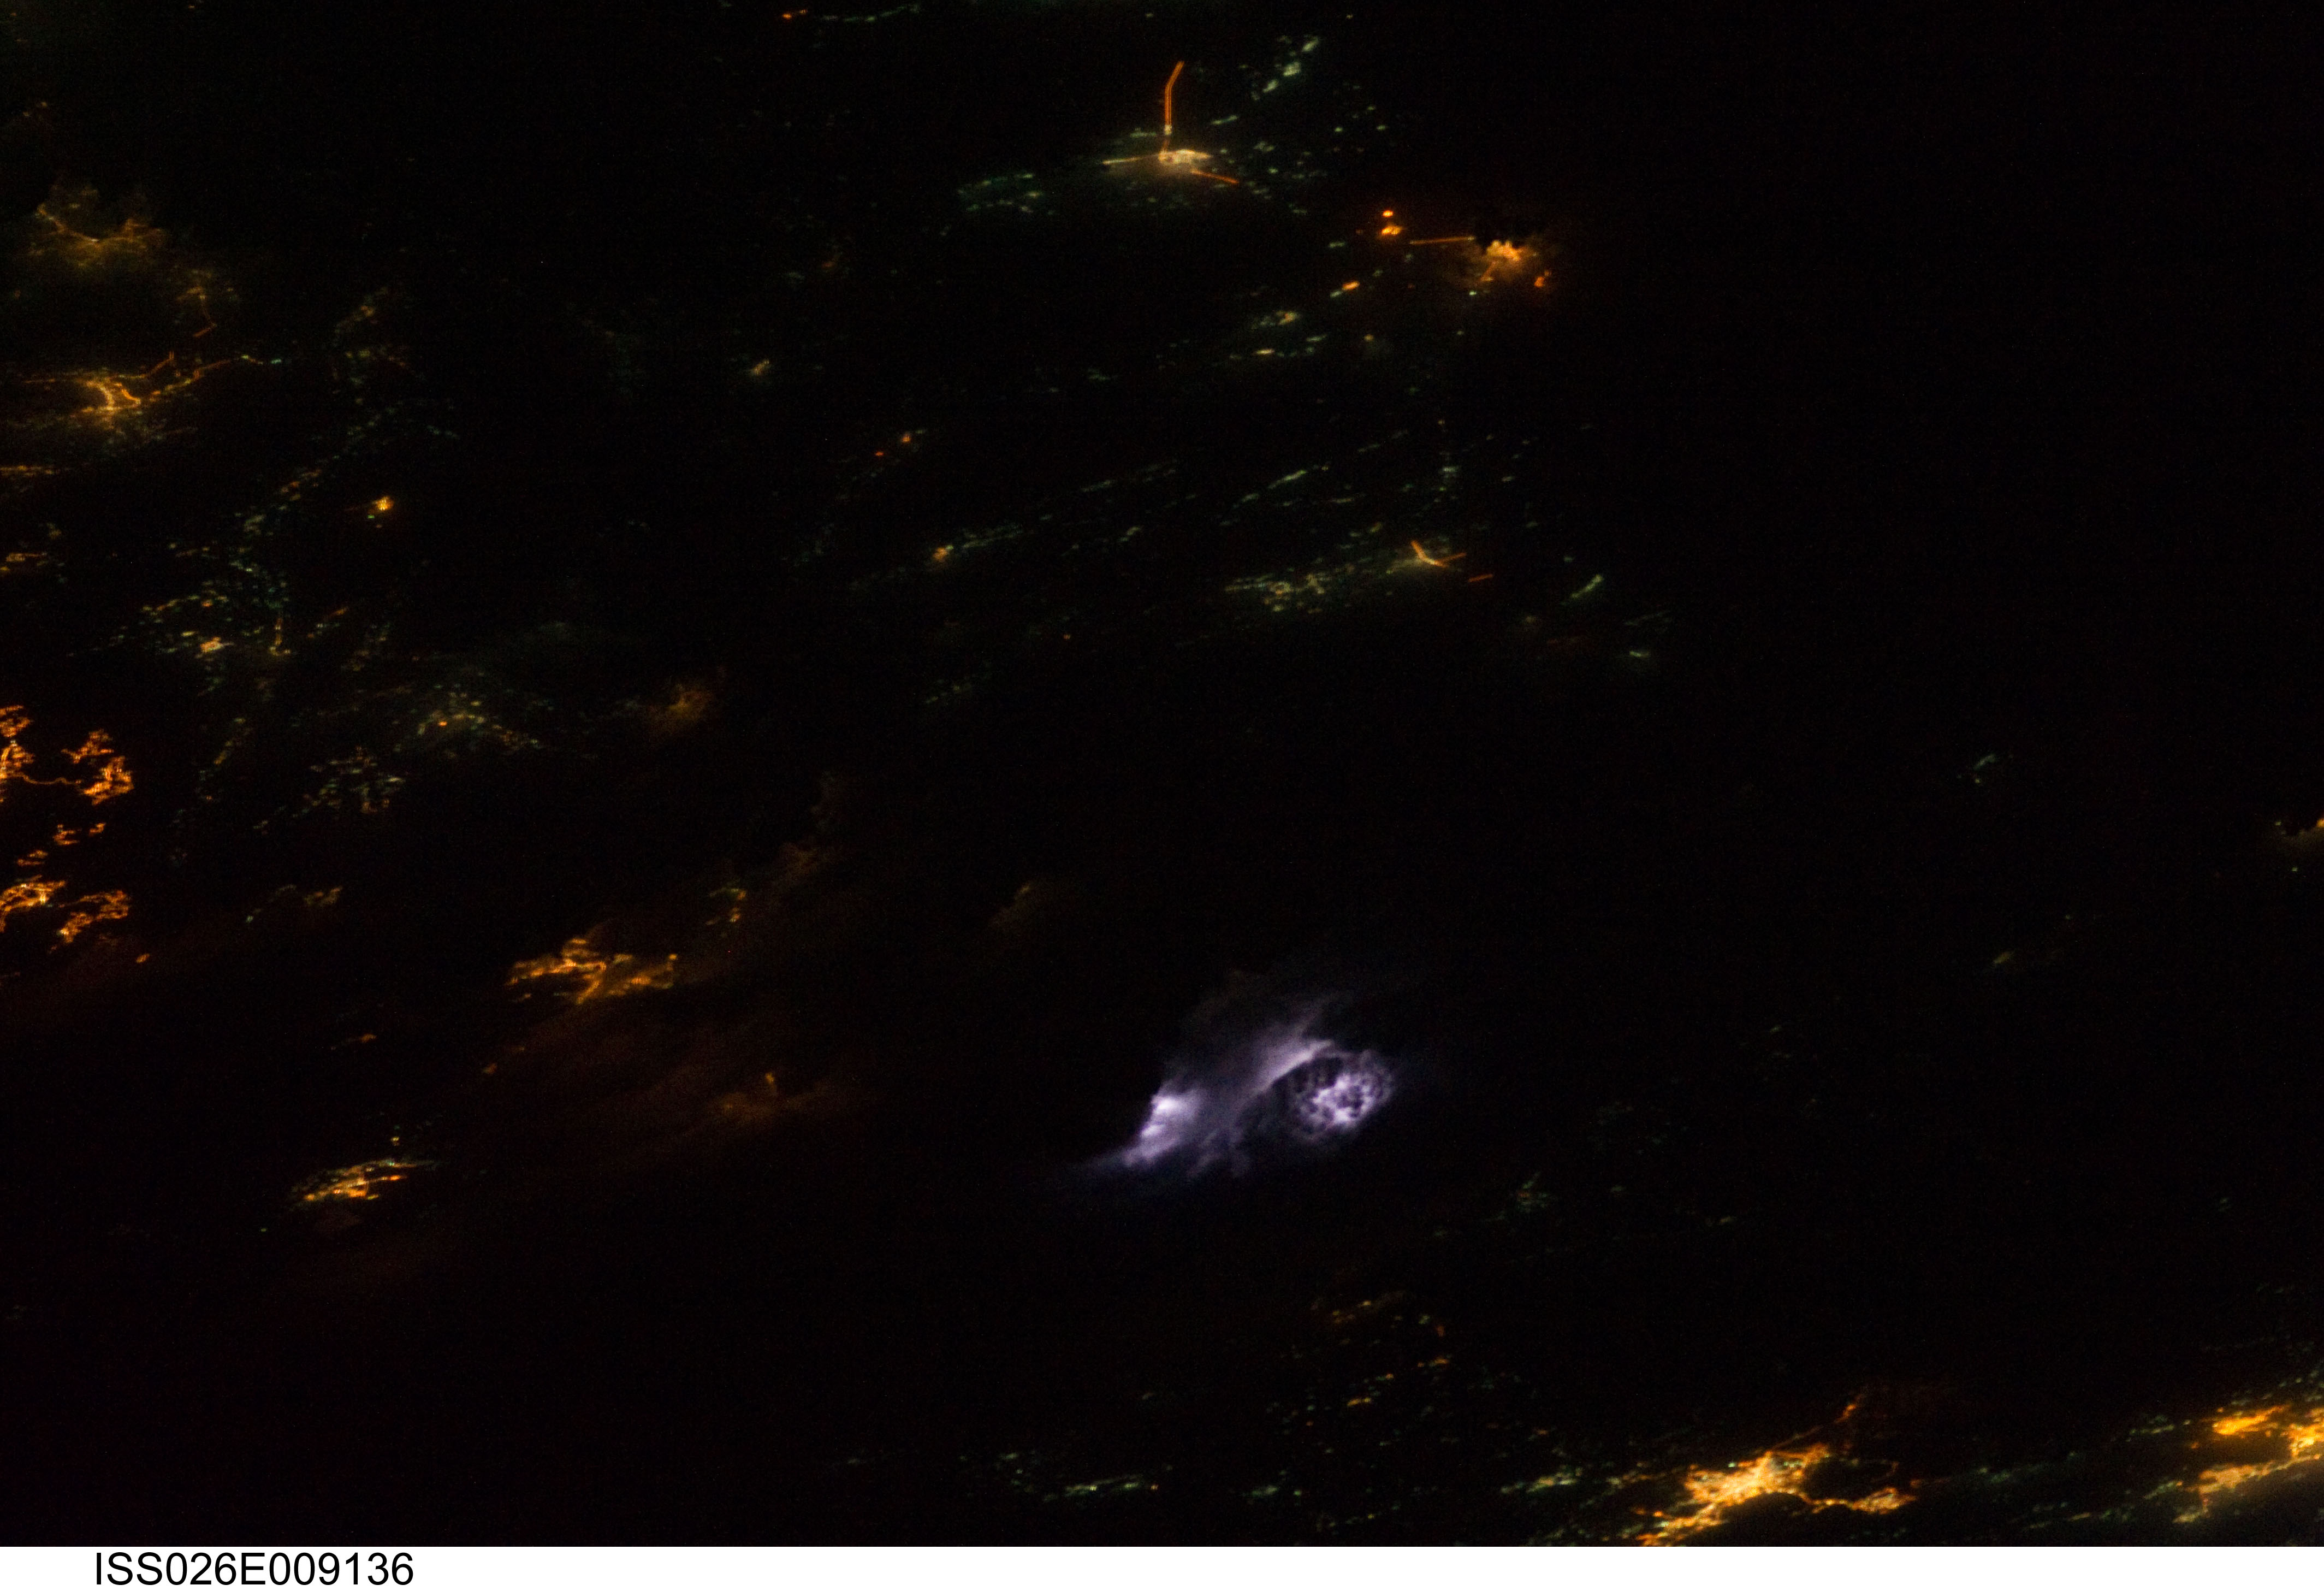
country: ASIA
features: ARABIAN PENINSULA, CITIES AT NIGHT, LIGHTNING IN CLOUDS
